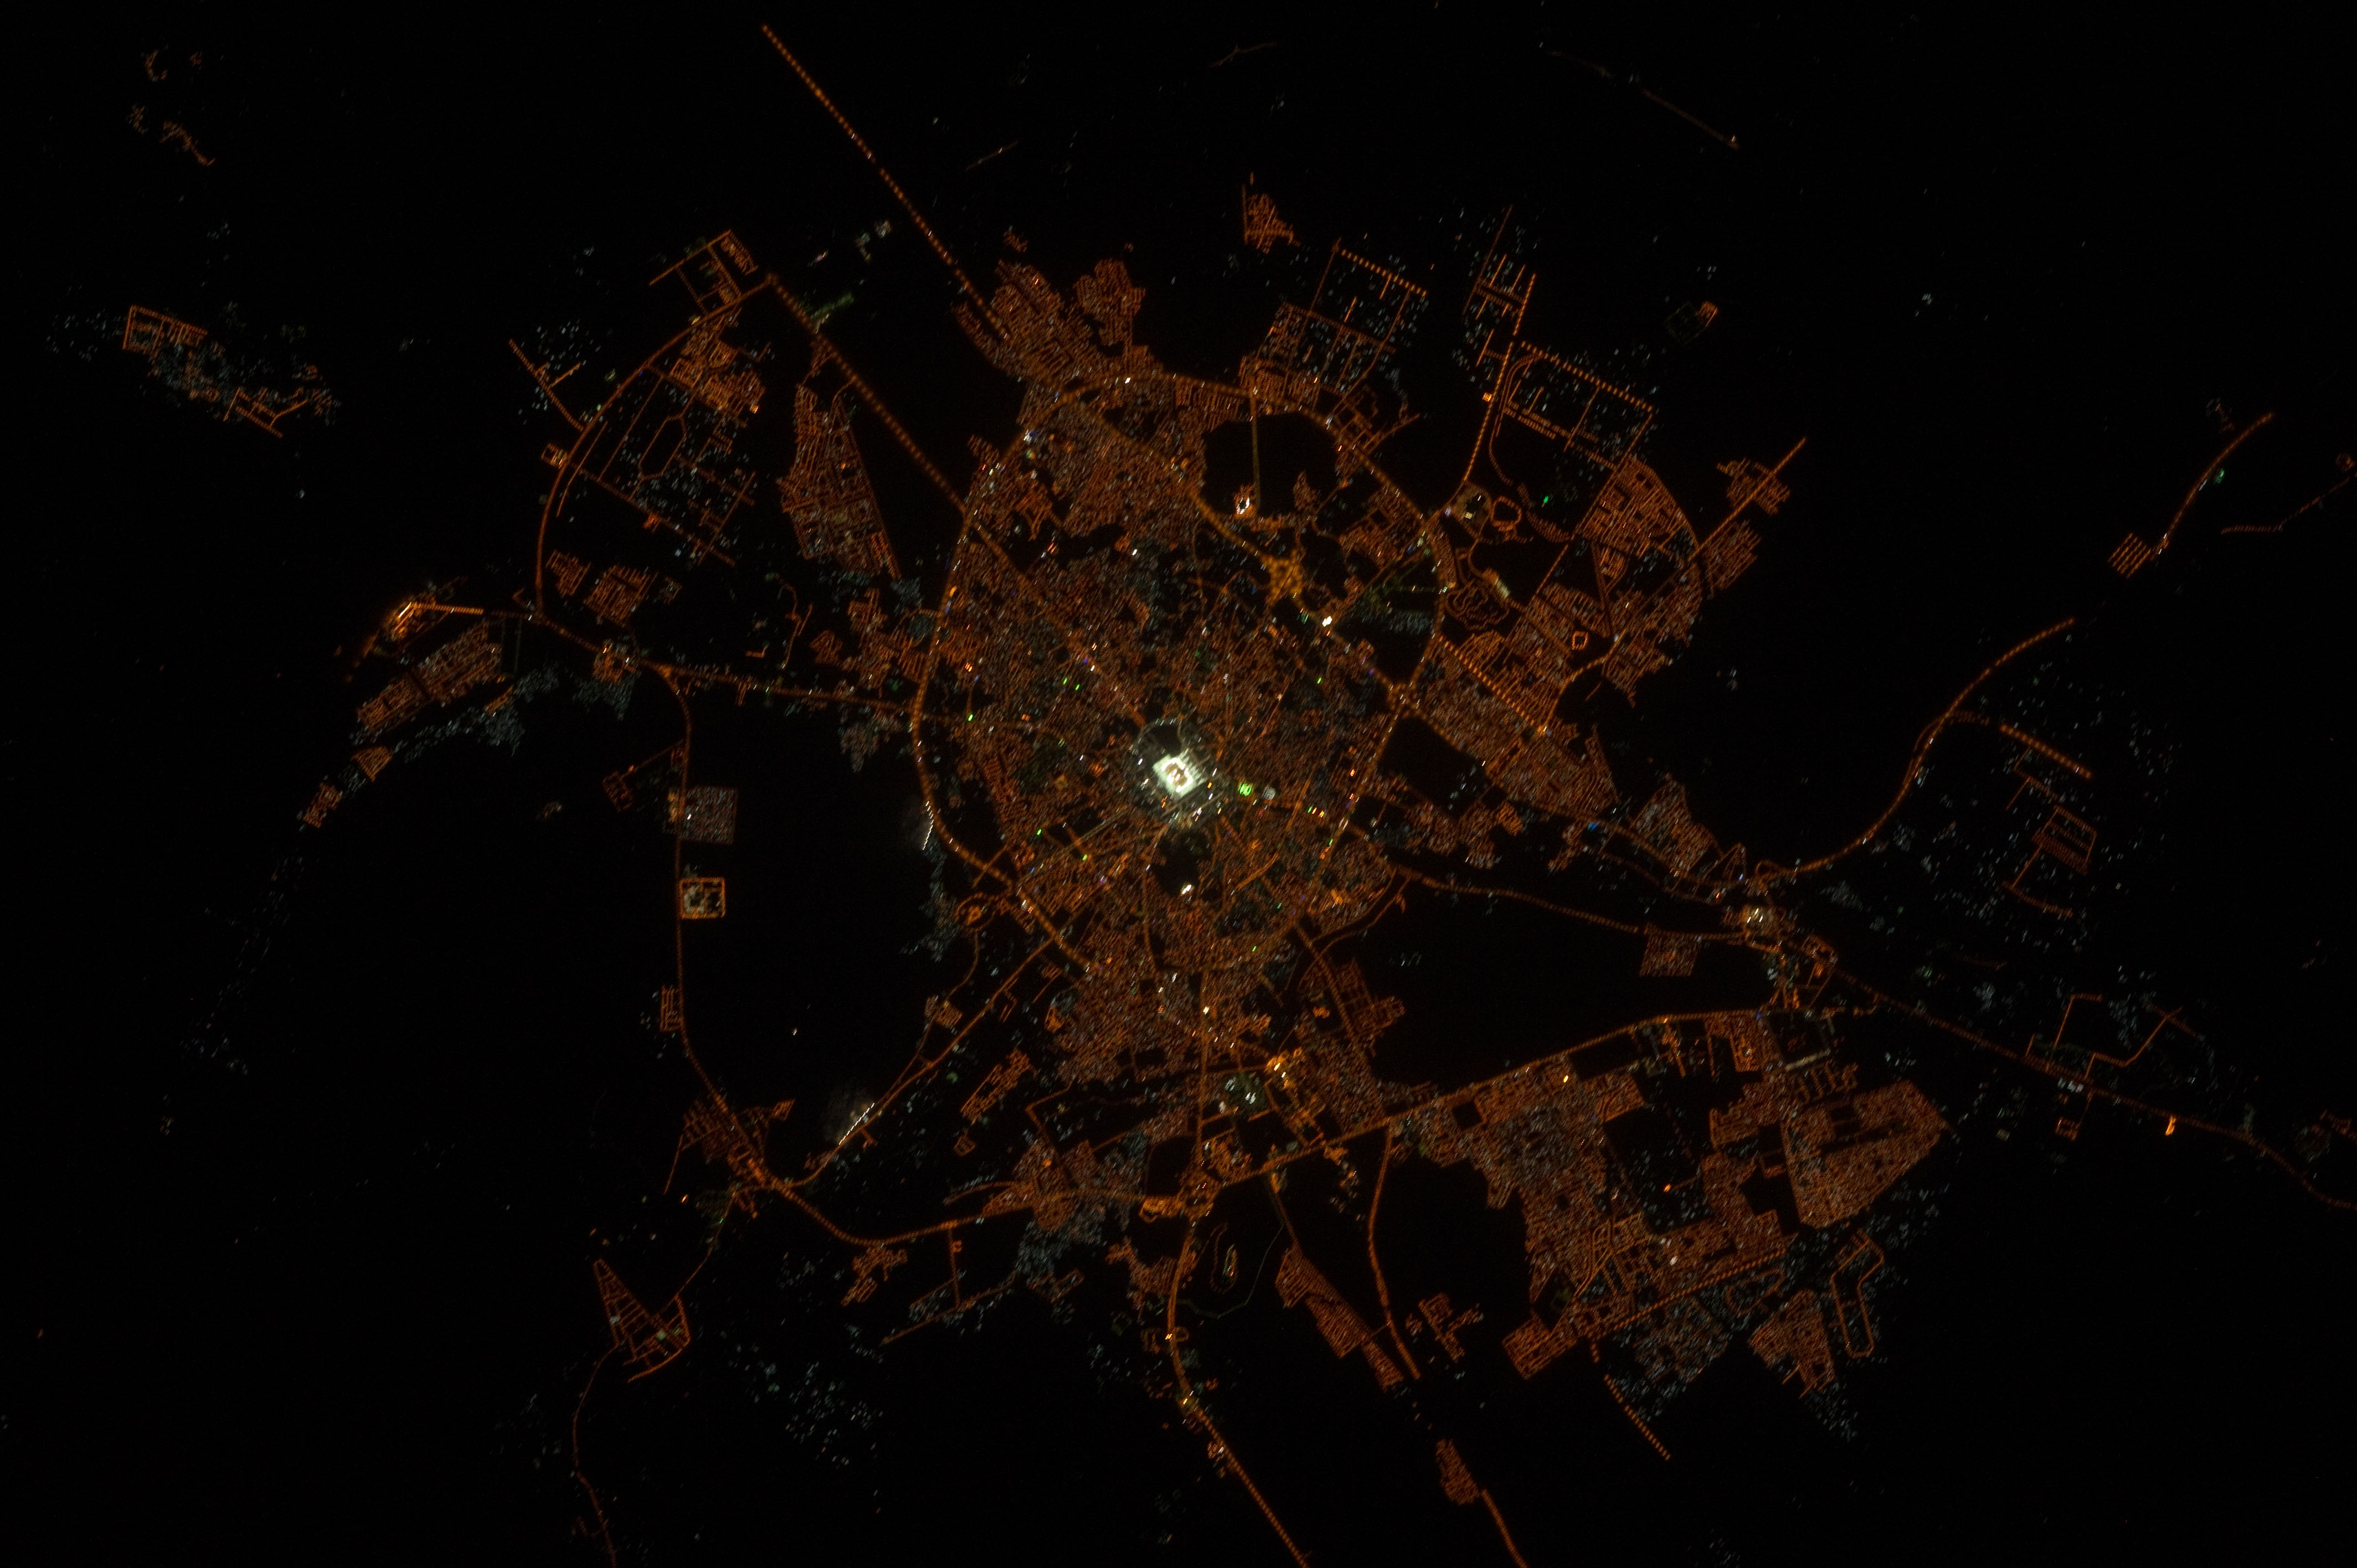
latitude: 24.5
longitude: 39.6
